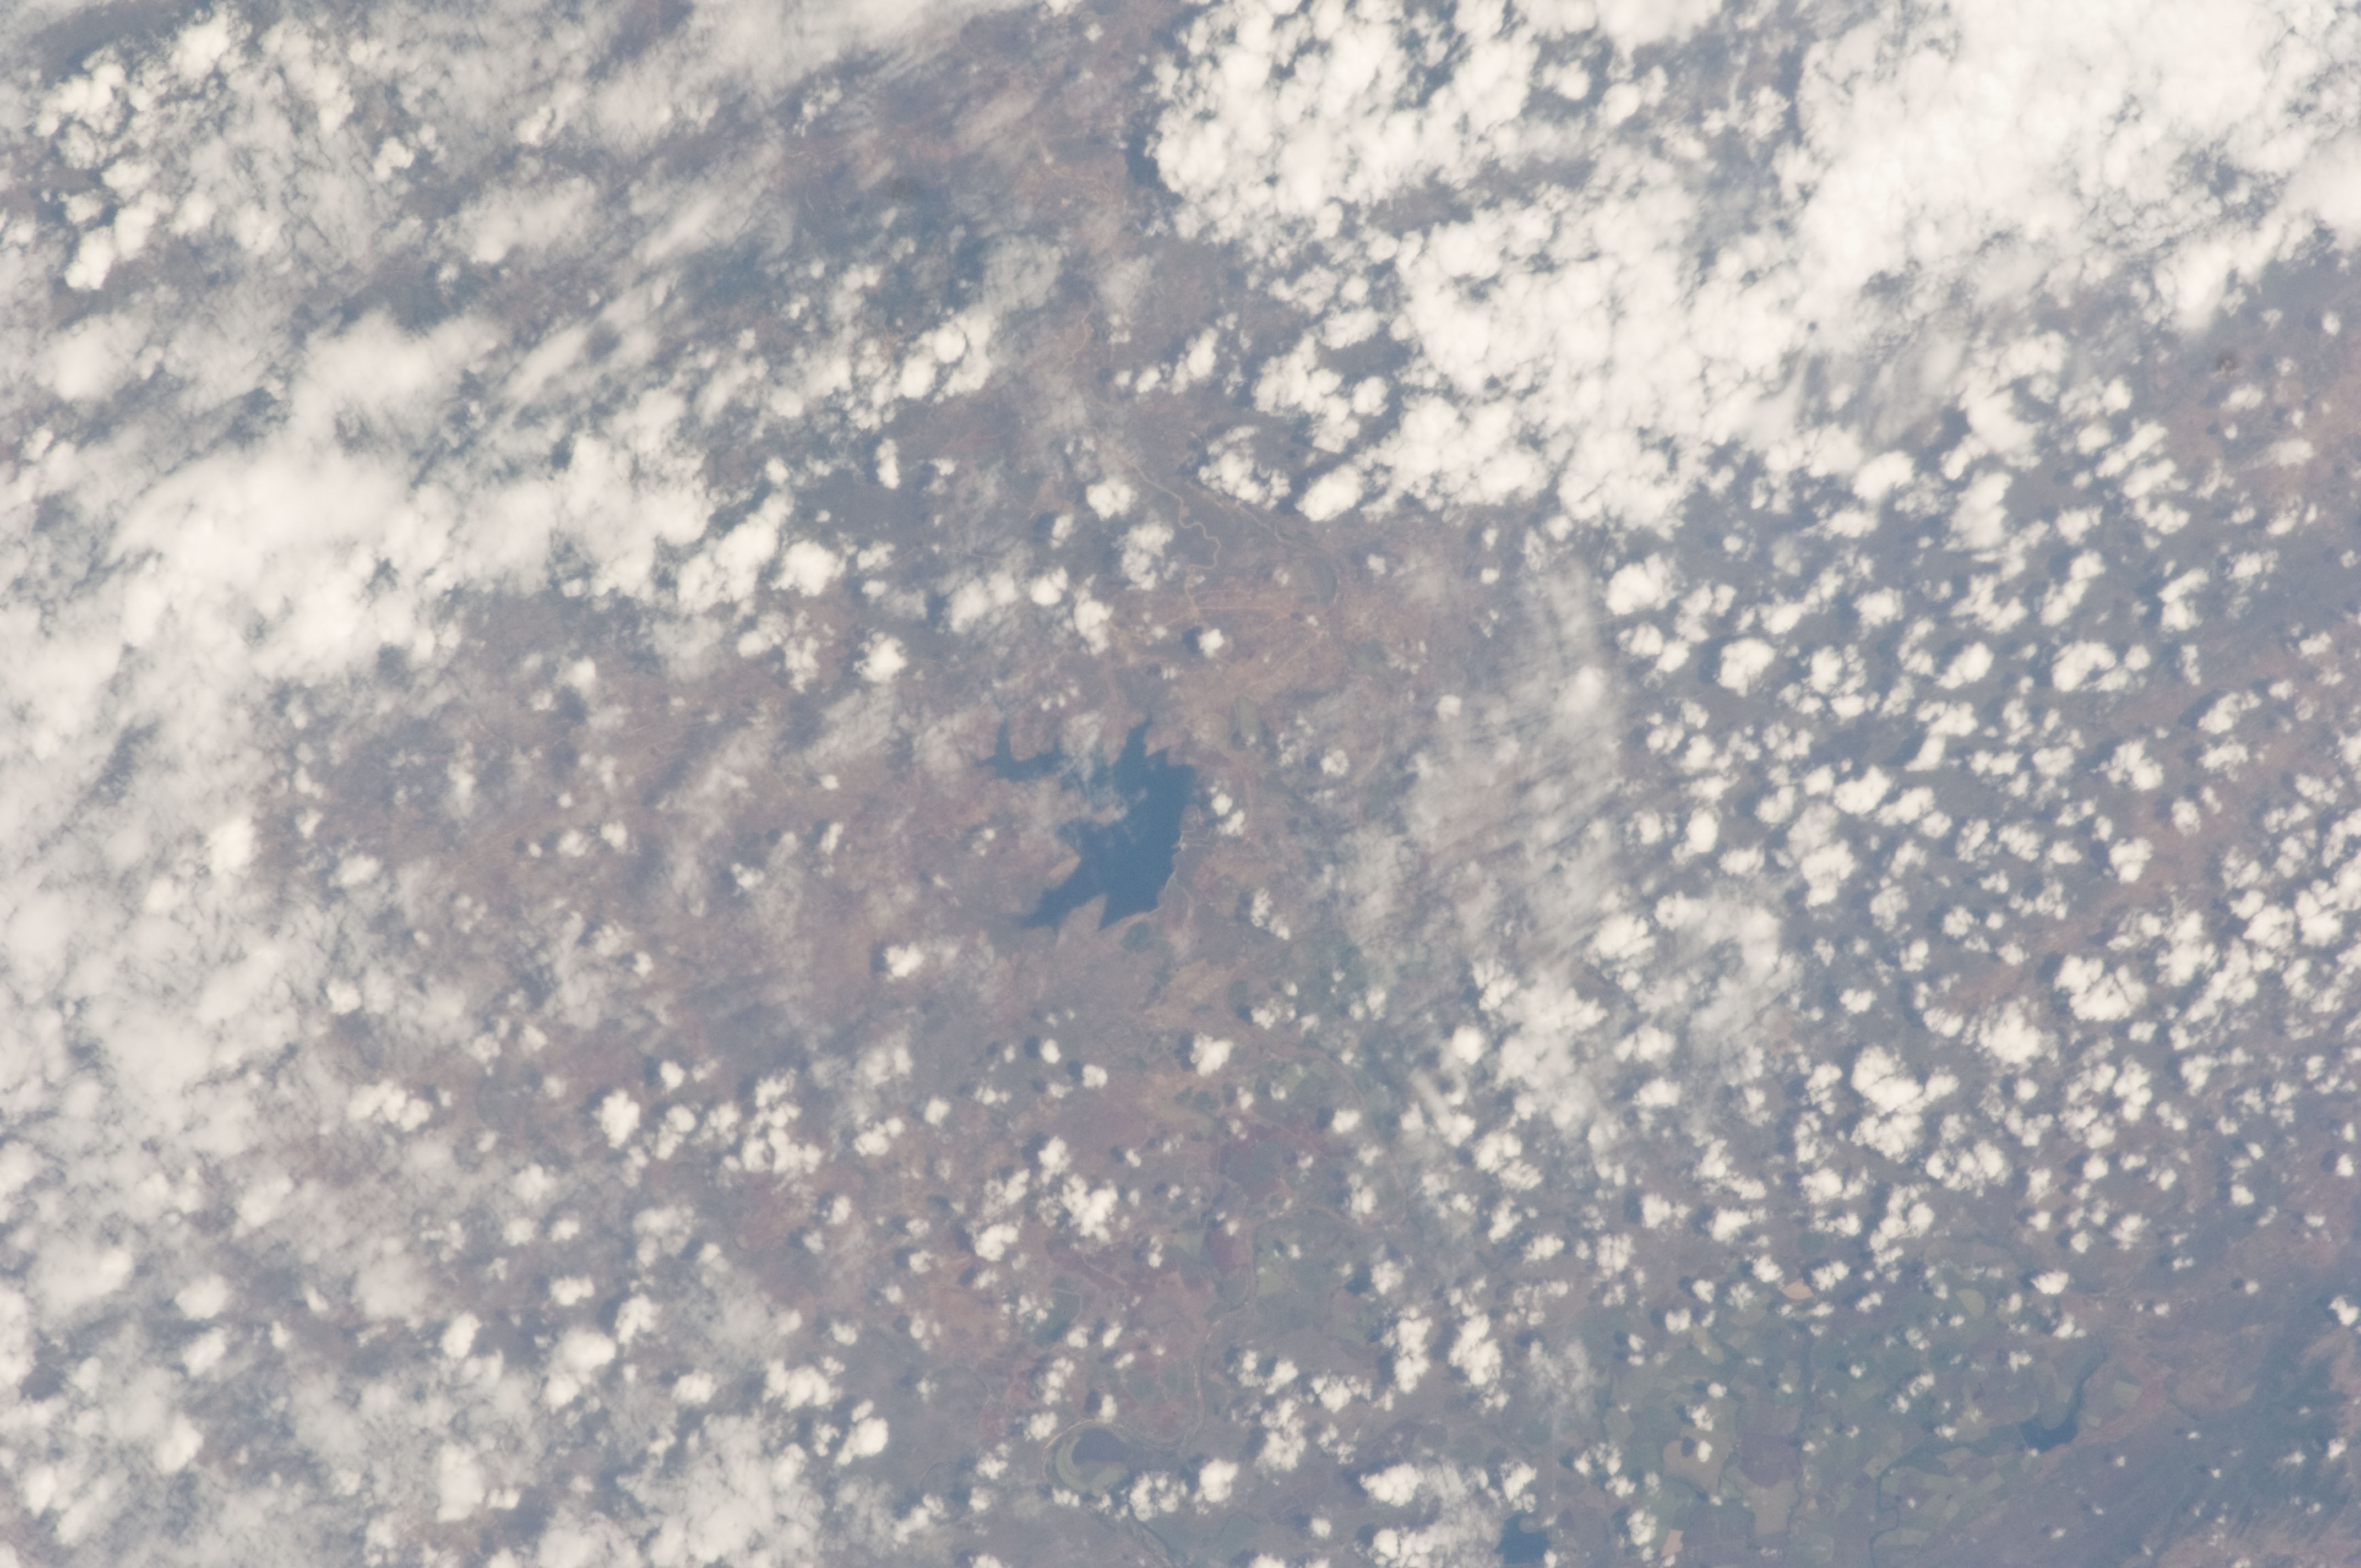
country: SWAZILAND
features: SIPHOFANENI DAM, LUSUTFU R.
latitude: -26.8
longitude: 31.7
